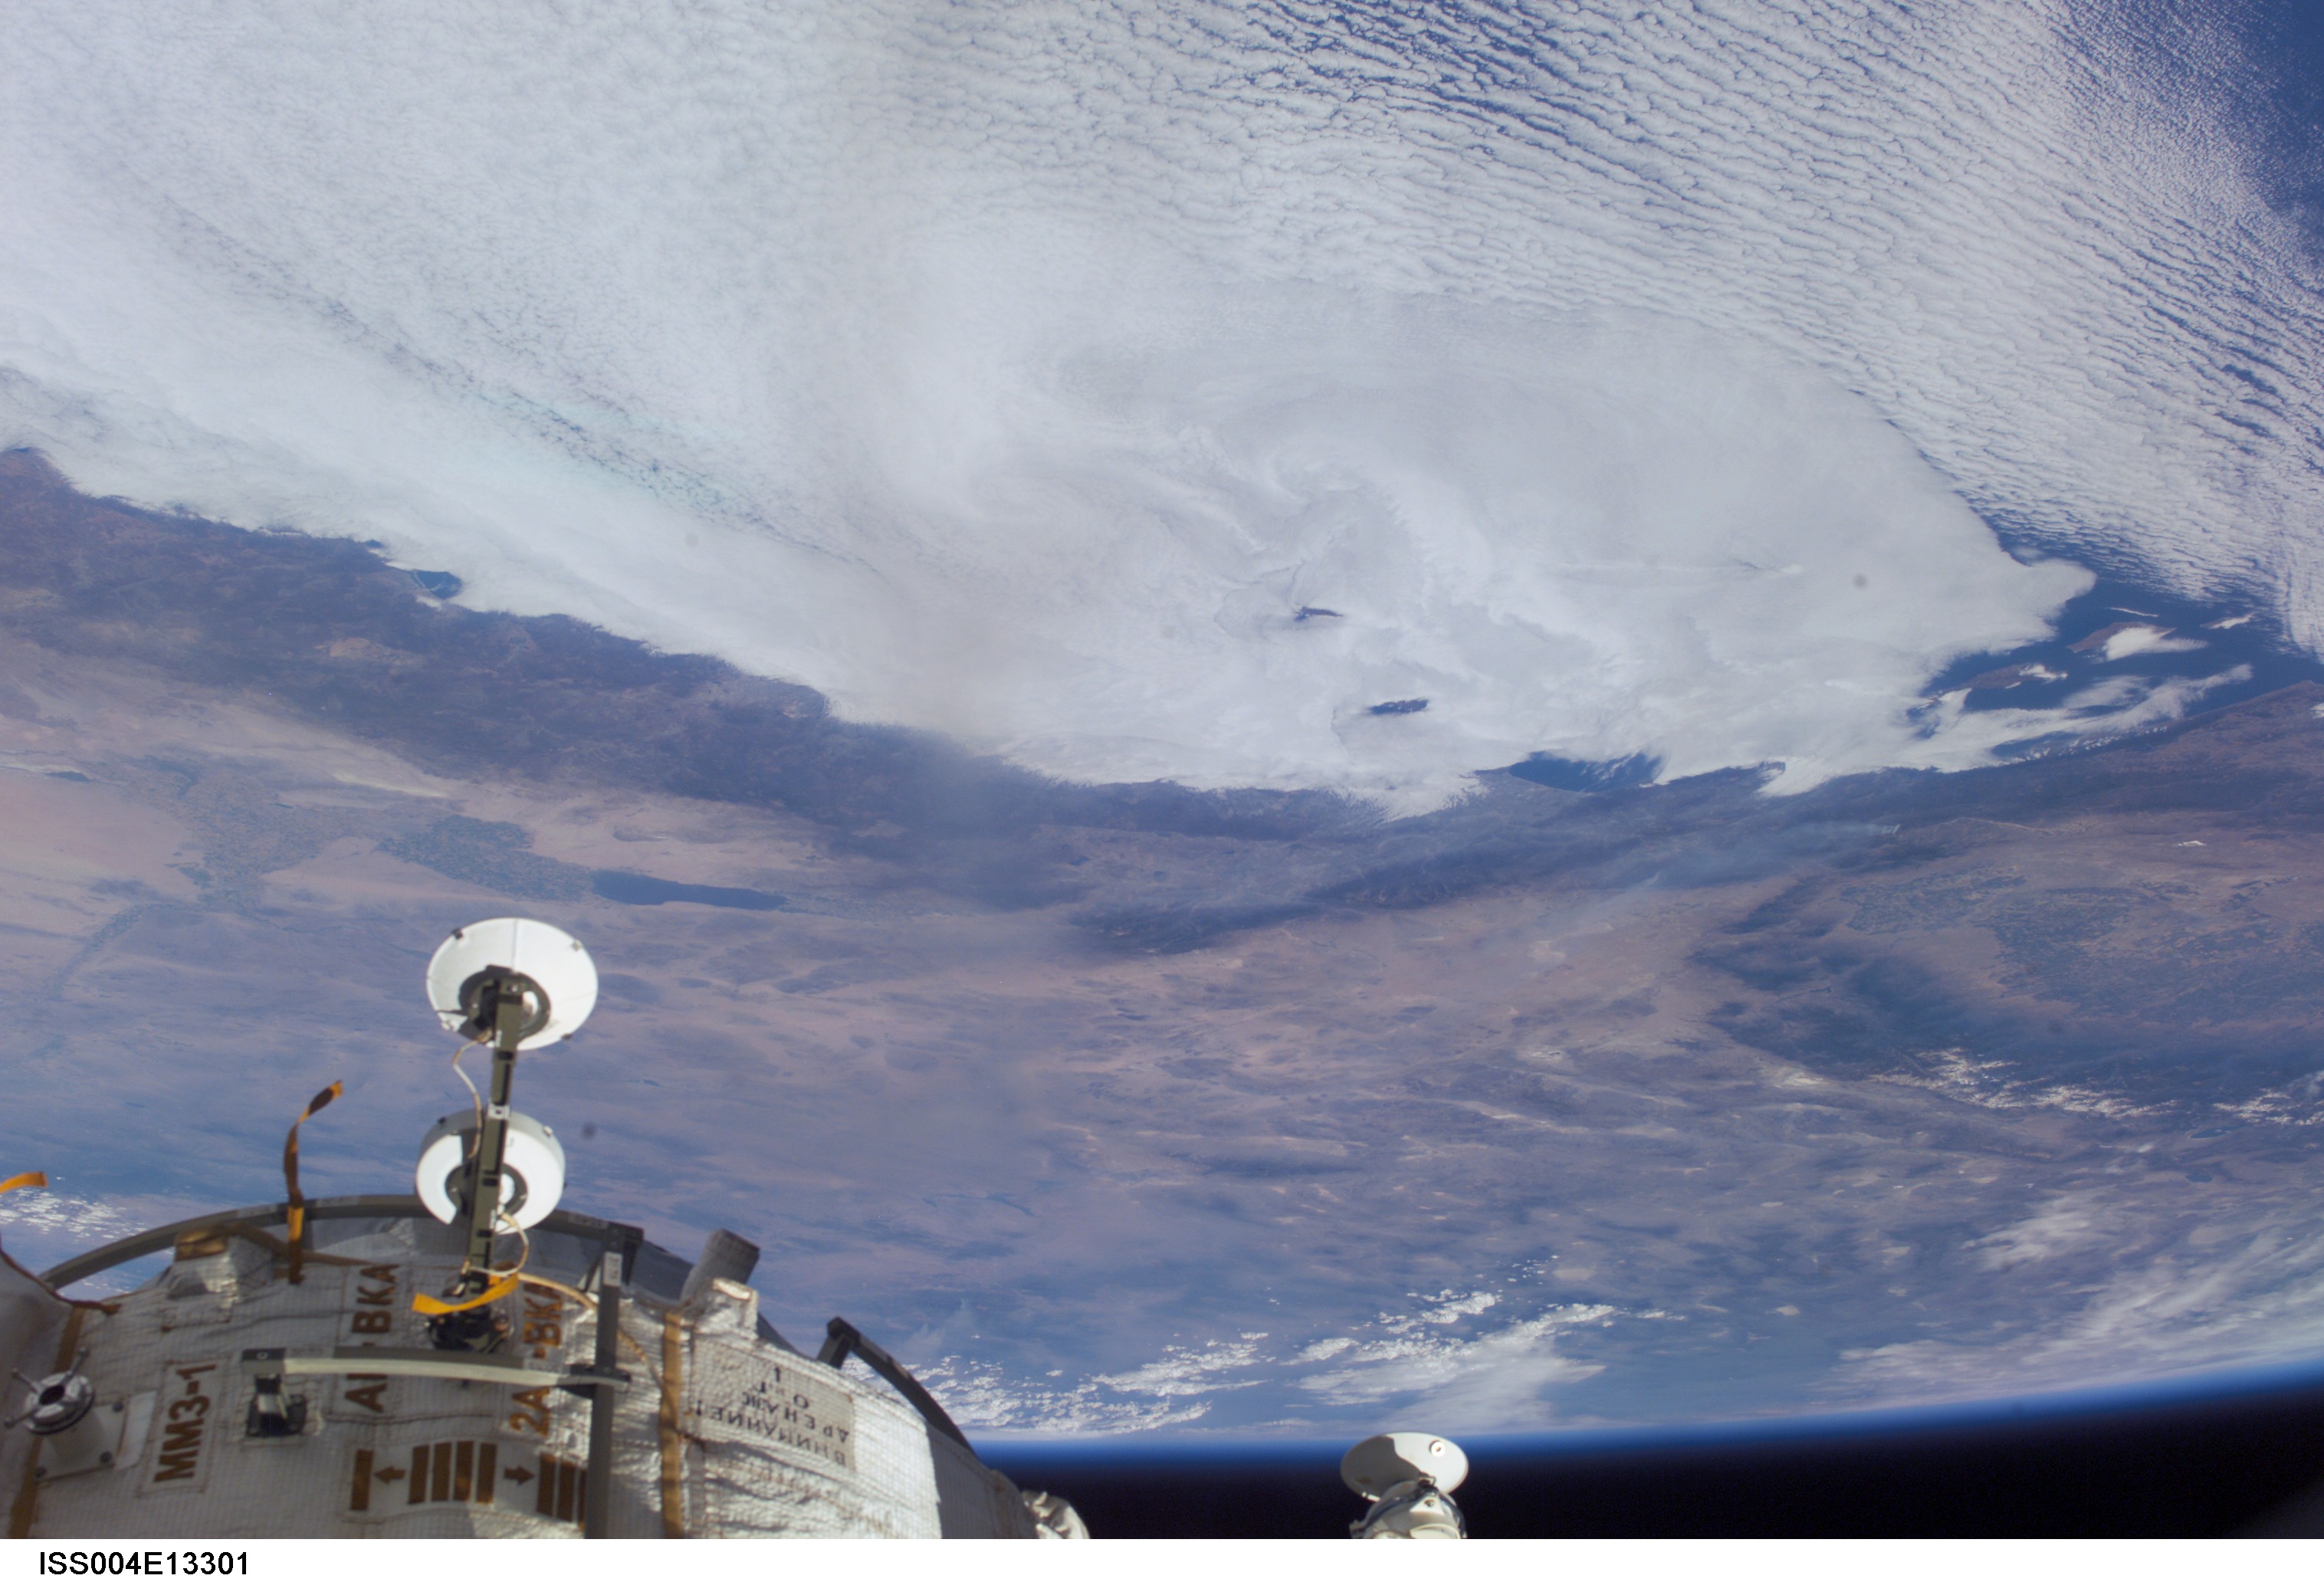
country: USA-CALIFORNIA
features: PAN-WOLF & COPPER FIRES
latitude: 34.0
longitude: -117.0
